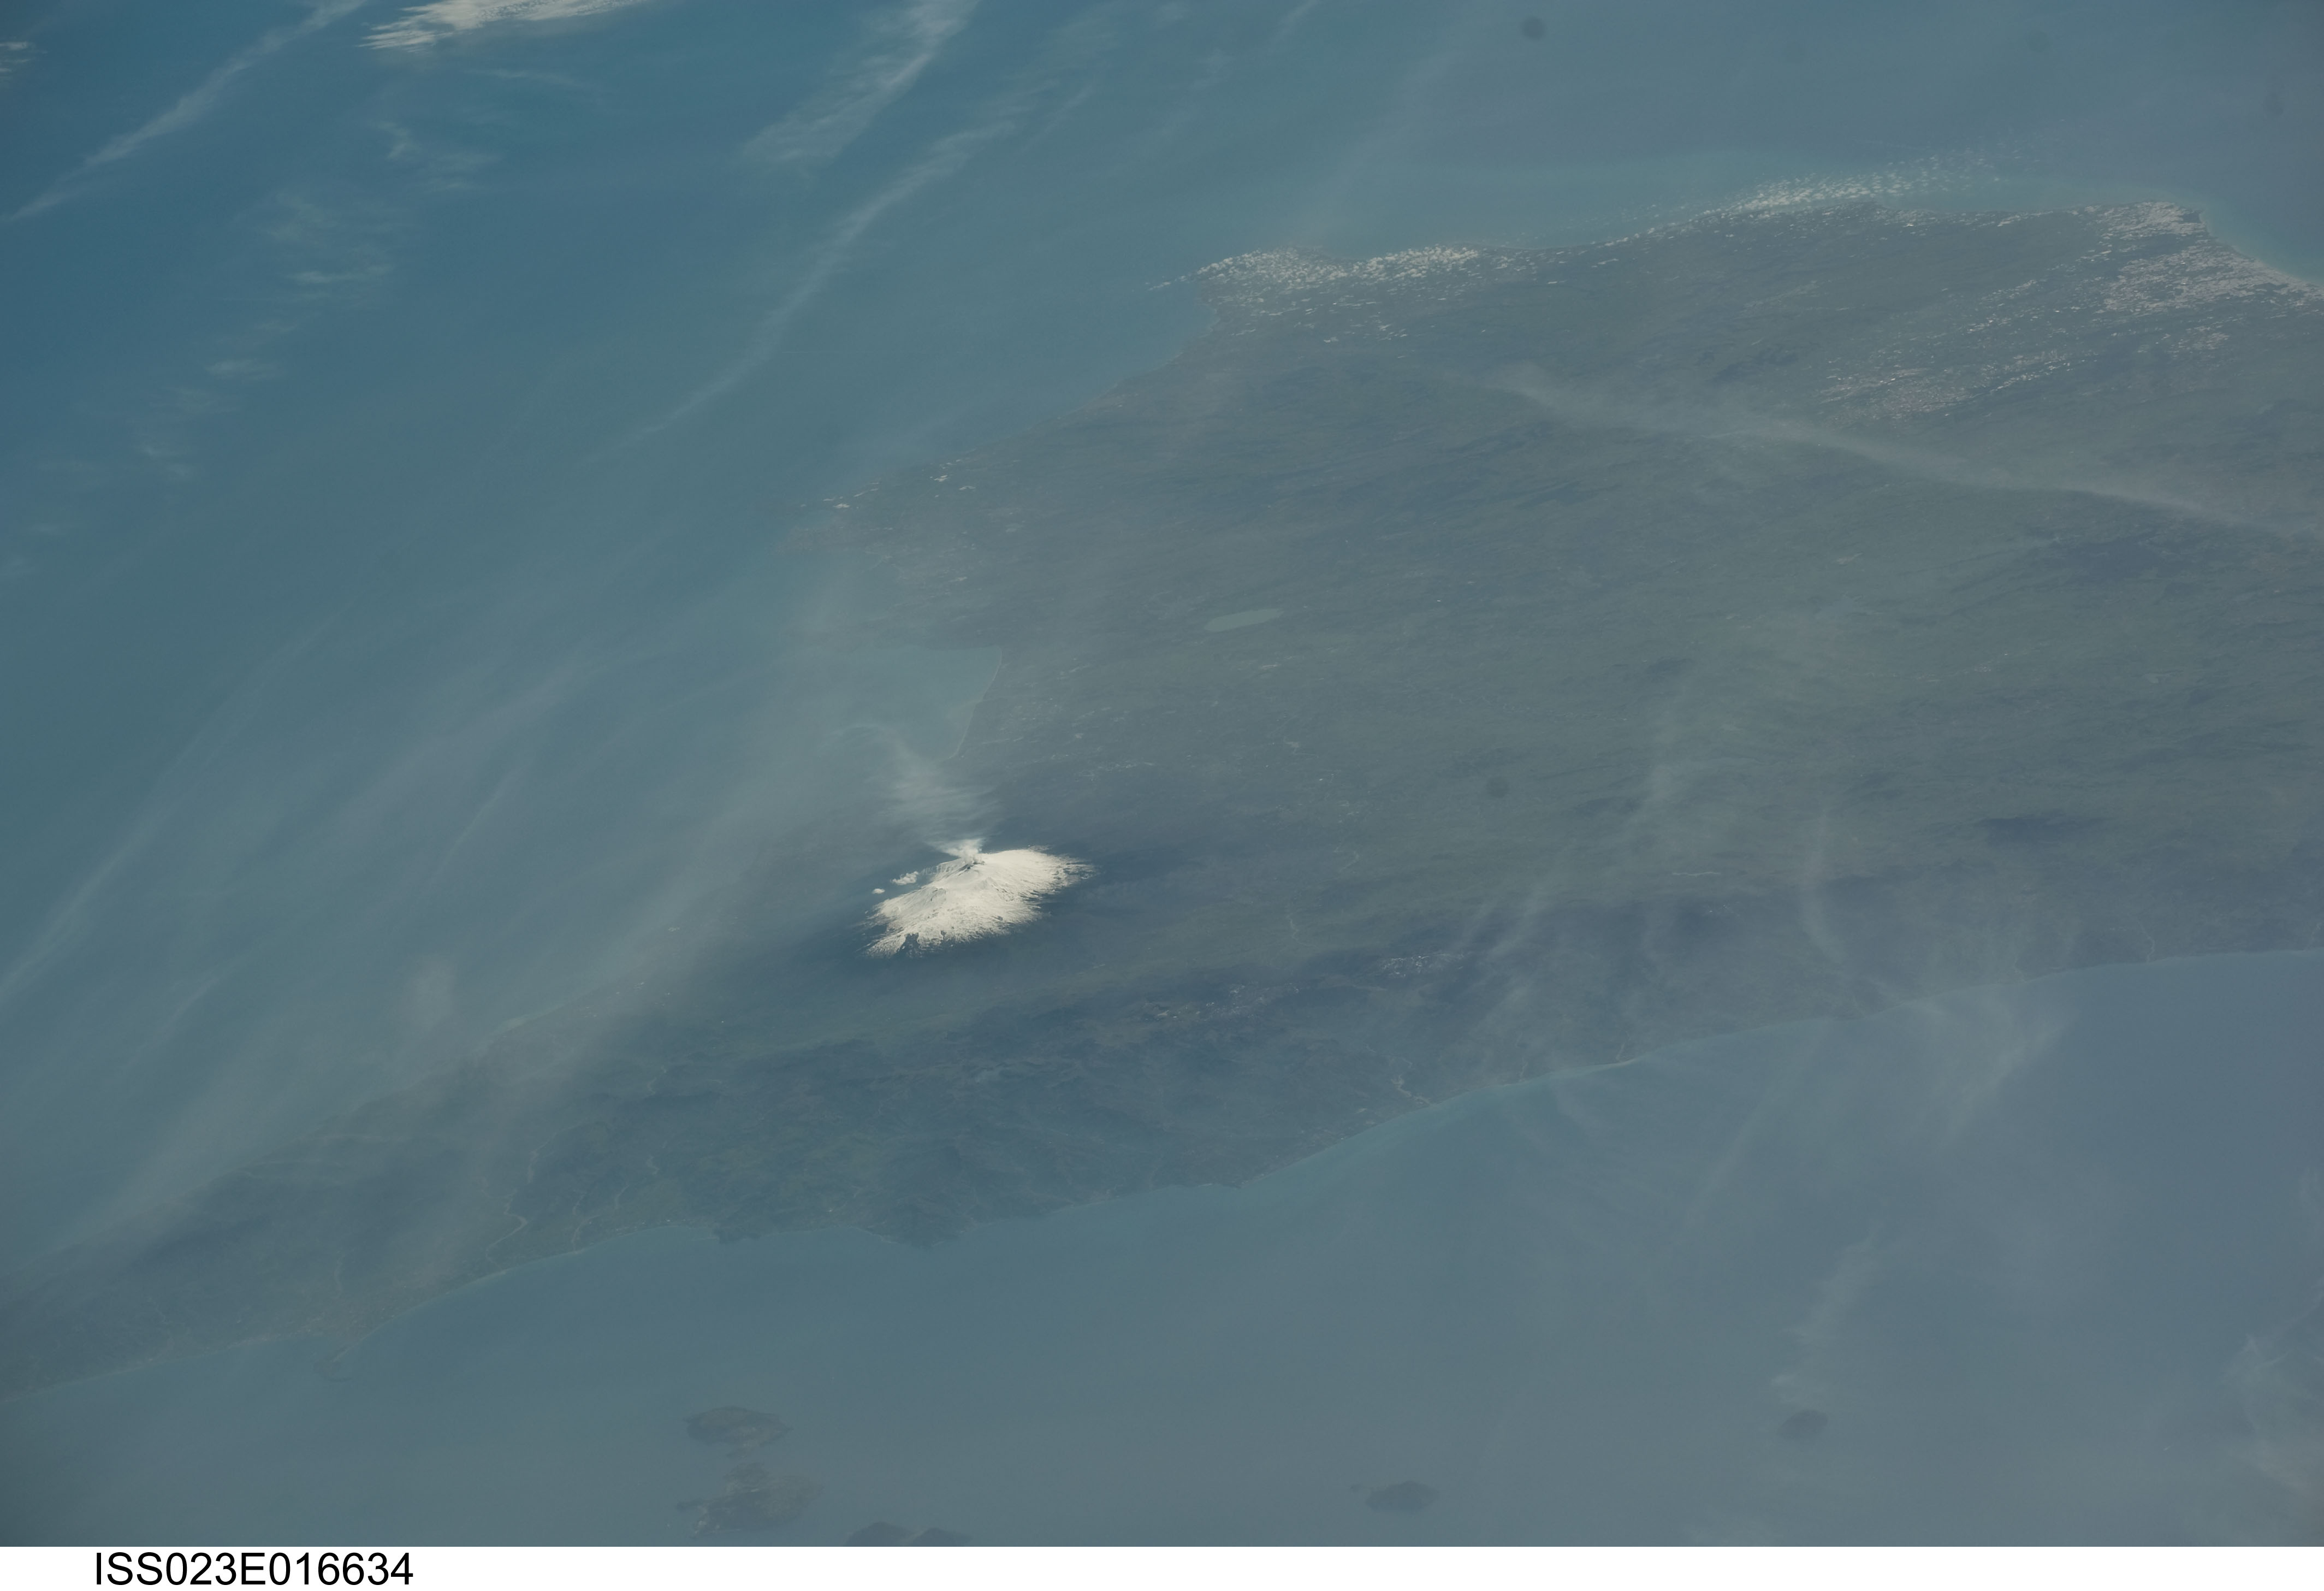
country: SICILY
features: MOUNT ETNA, PLUME, SNOW, EASTERN SICILY, LIPARI ISLANDS
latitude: 37.4
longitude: 15.0
